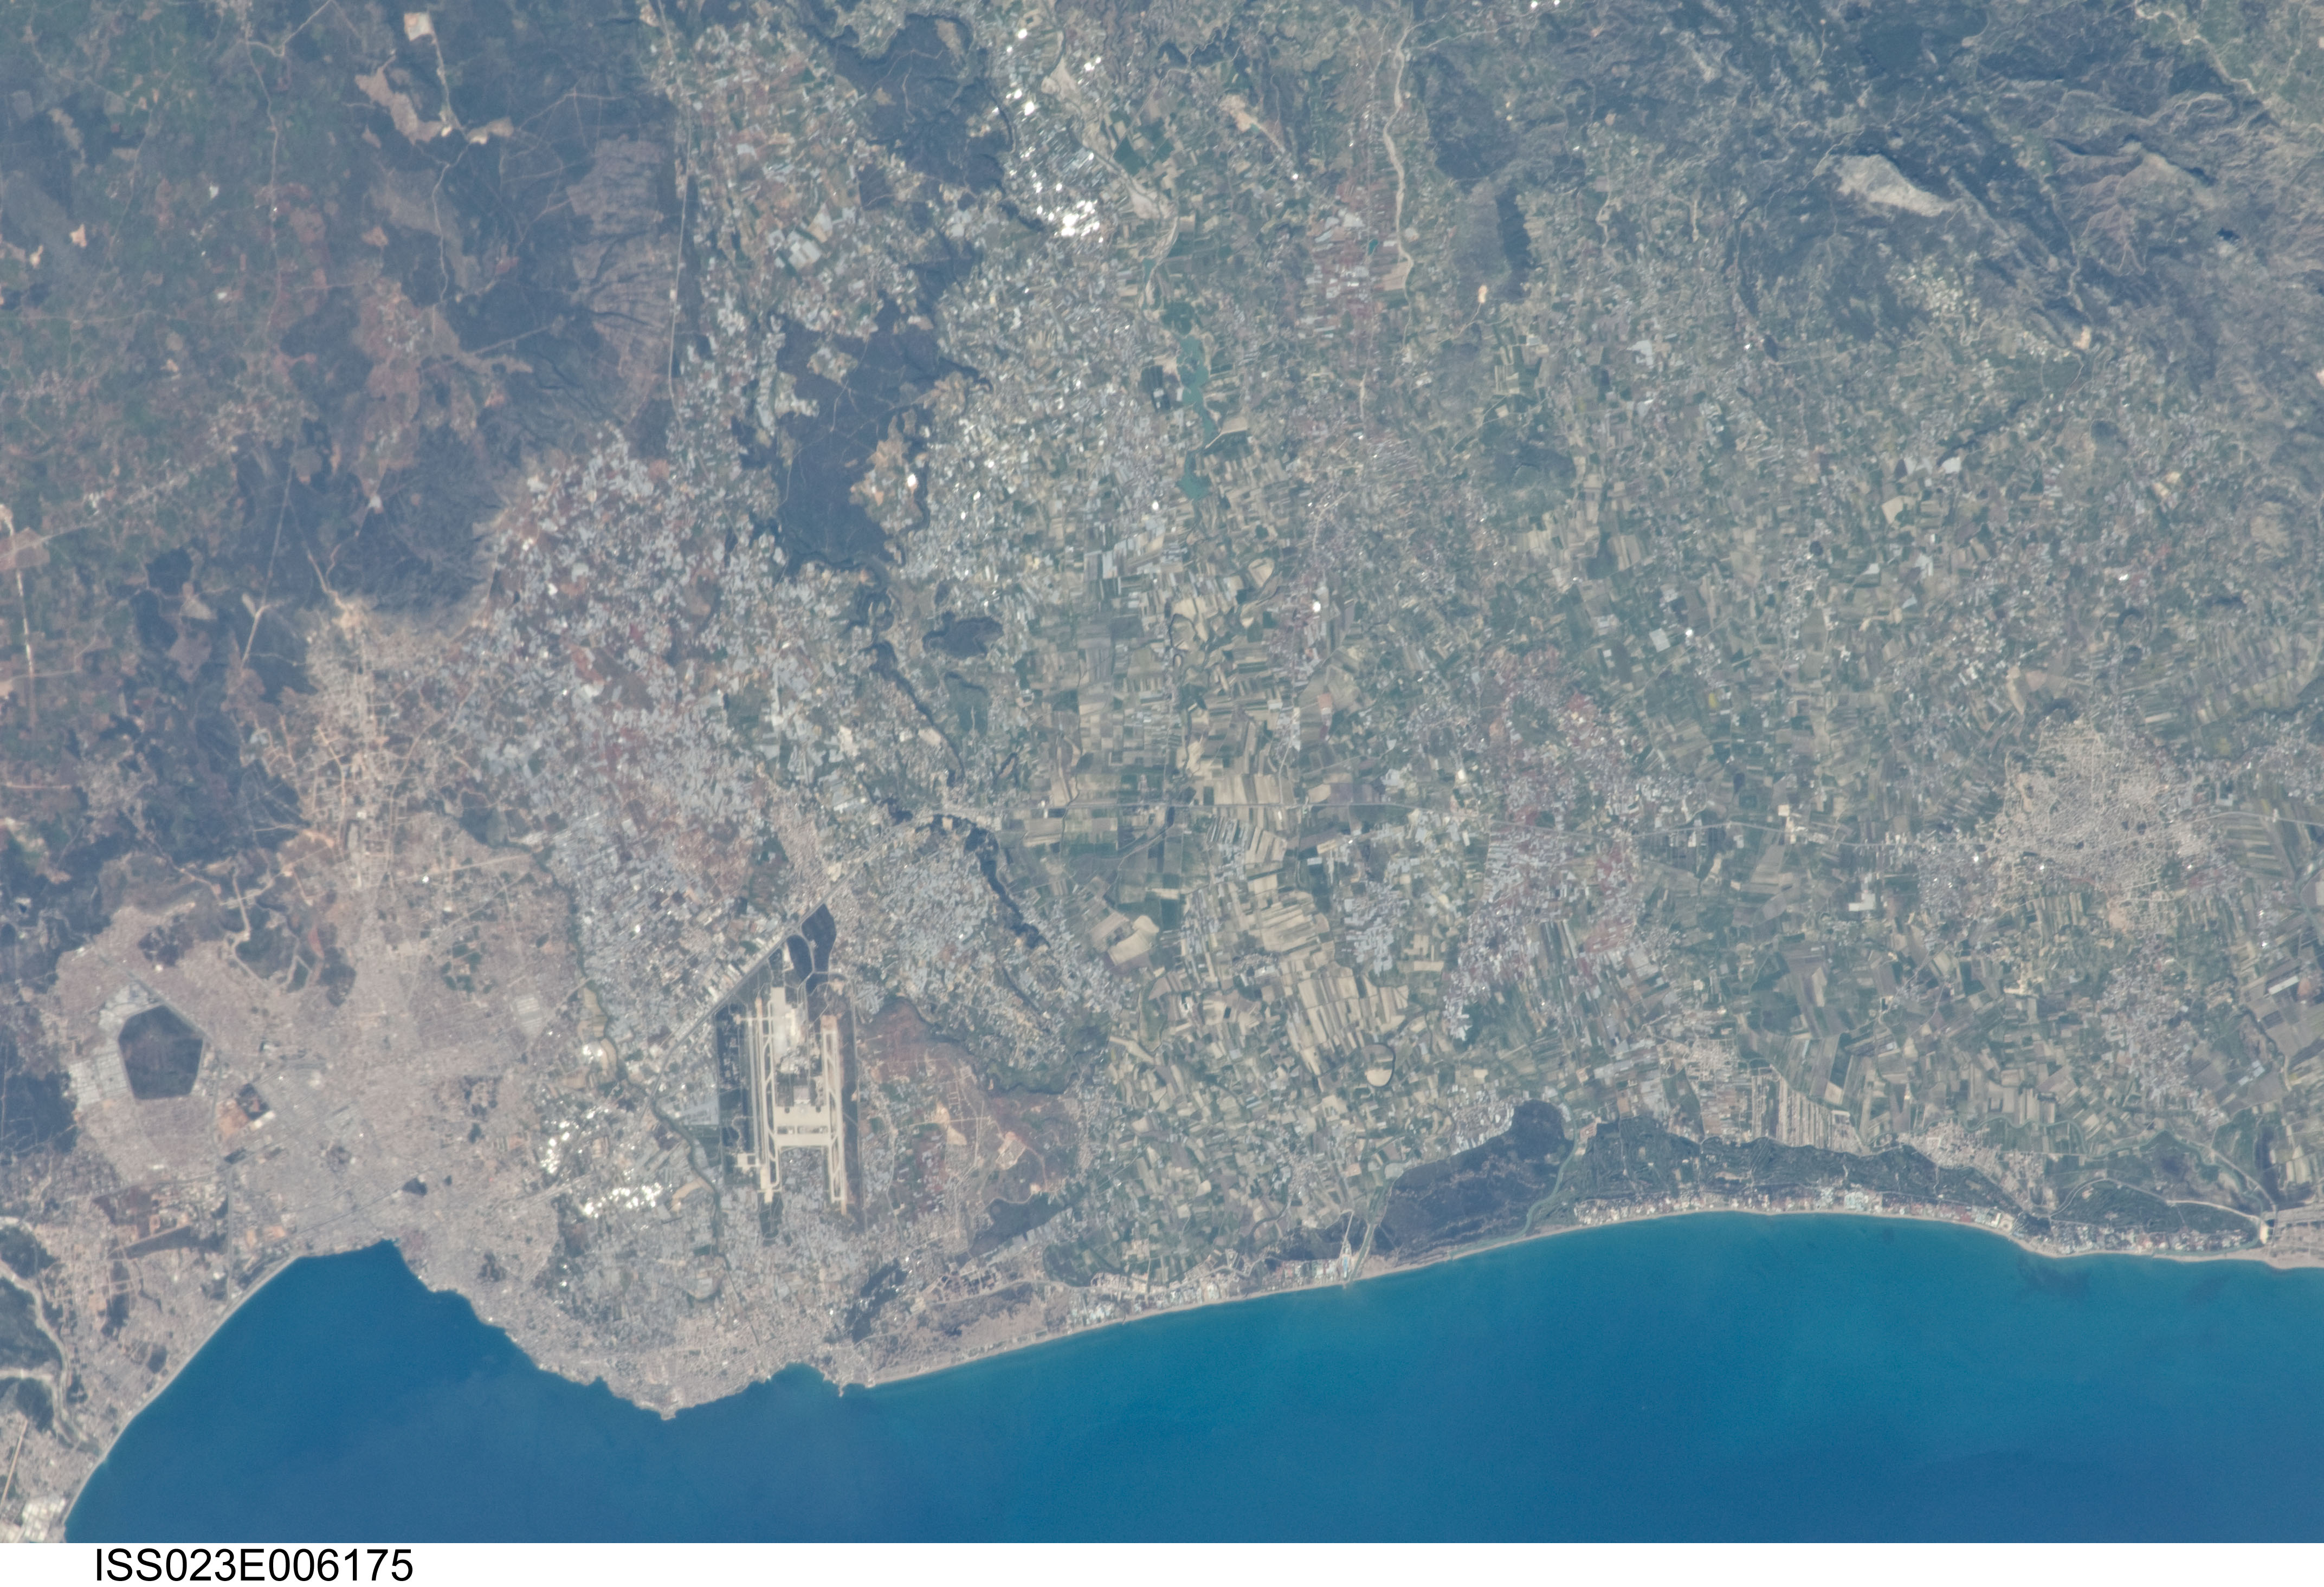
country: TURKEY
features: ANTALYA, ANTALYA AIRPORT, AGR., ROADS SERIK, ANTALYA G.
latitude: 37.0
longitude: 30.9
